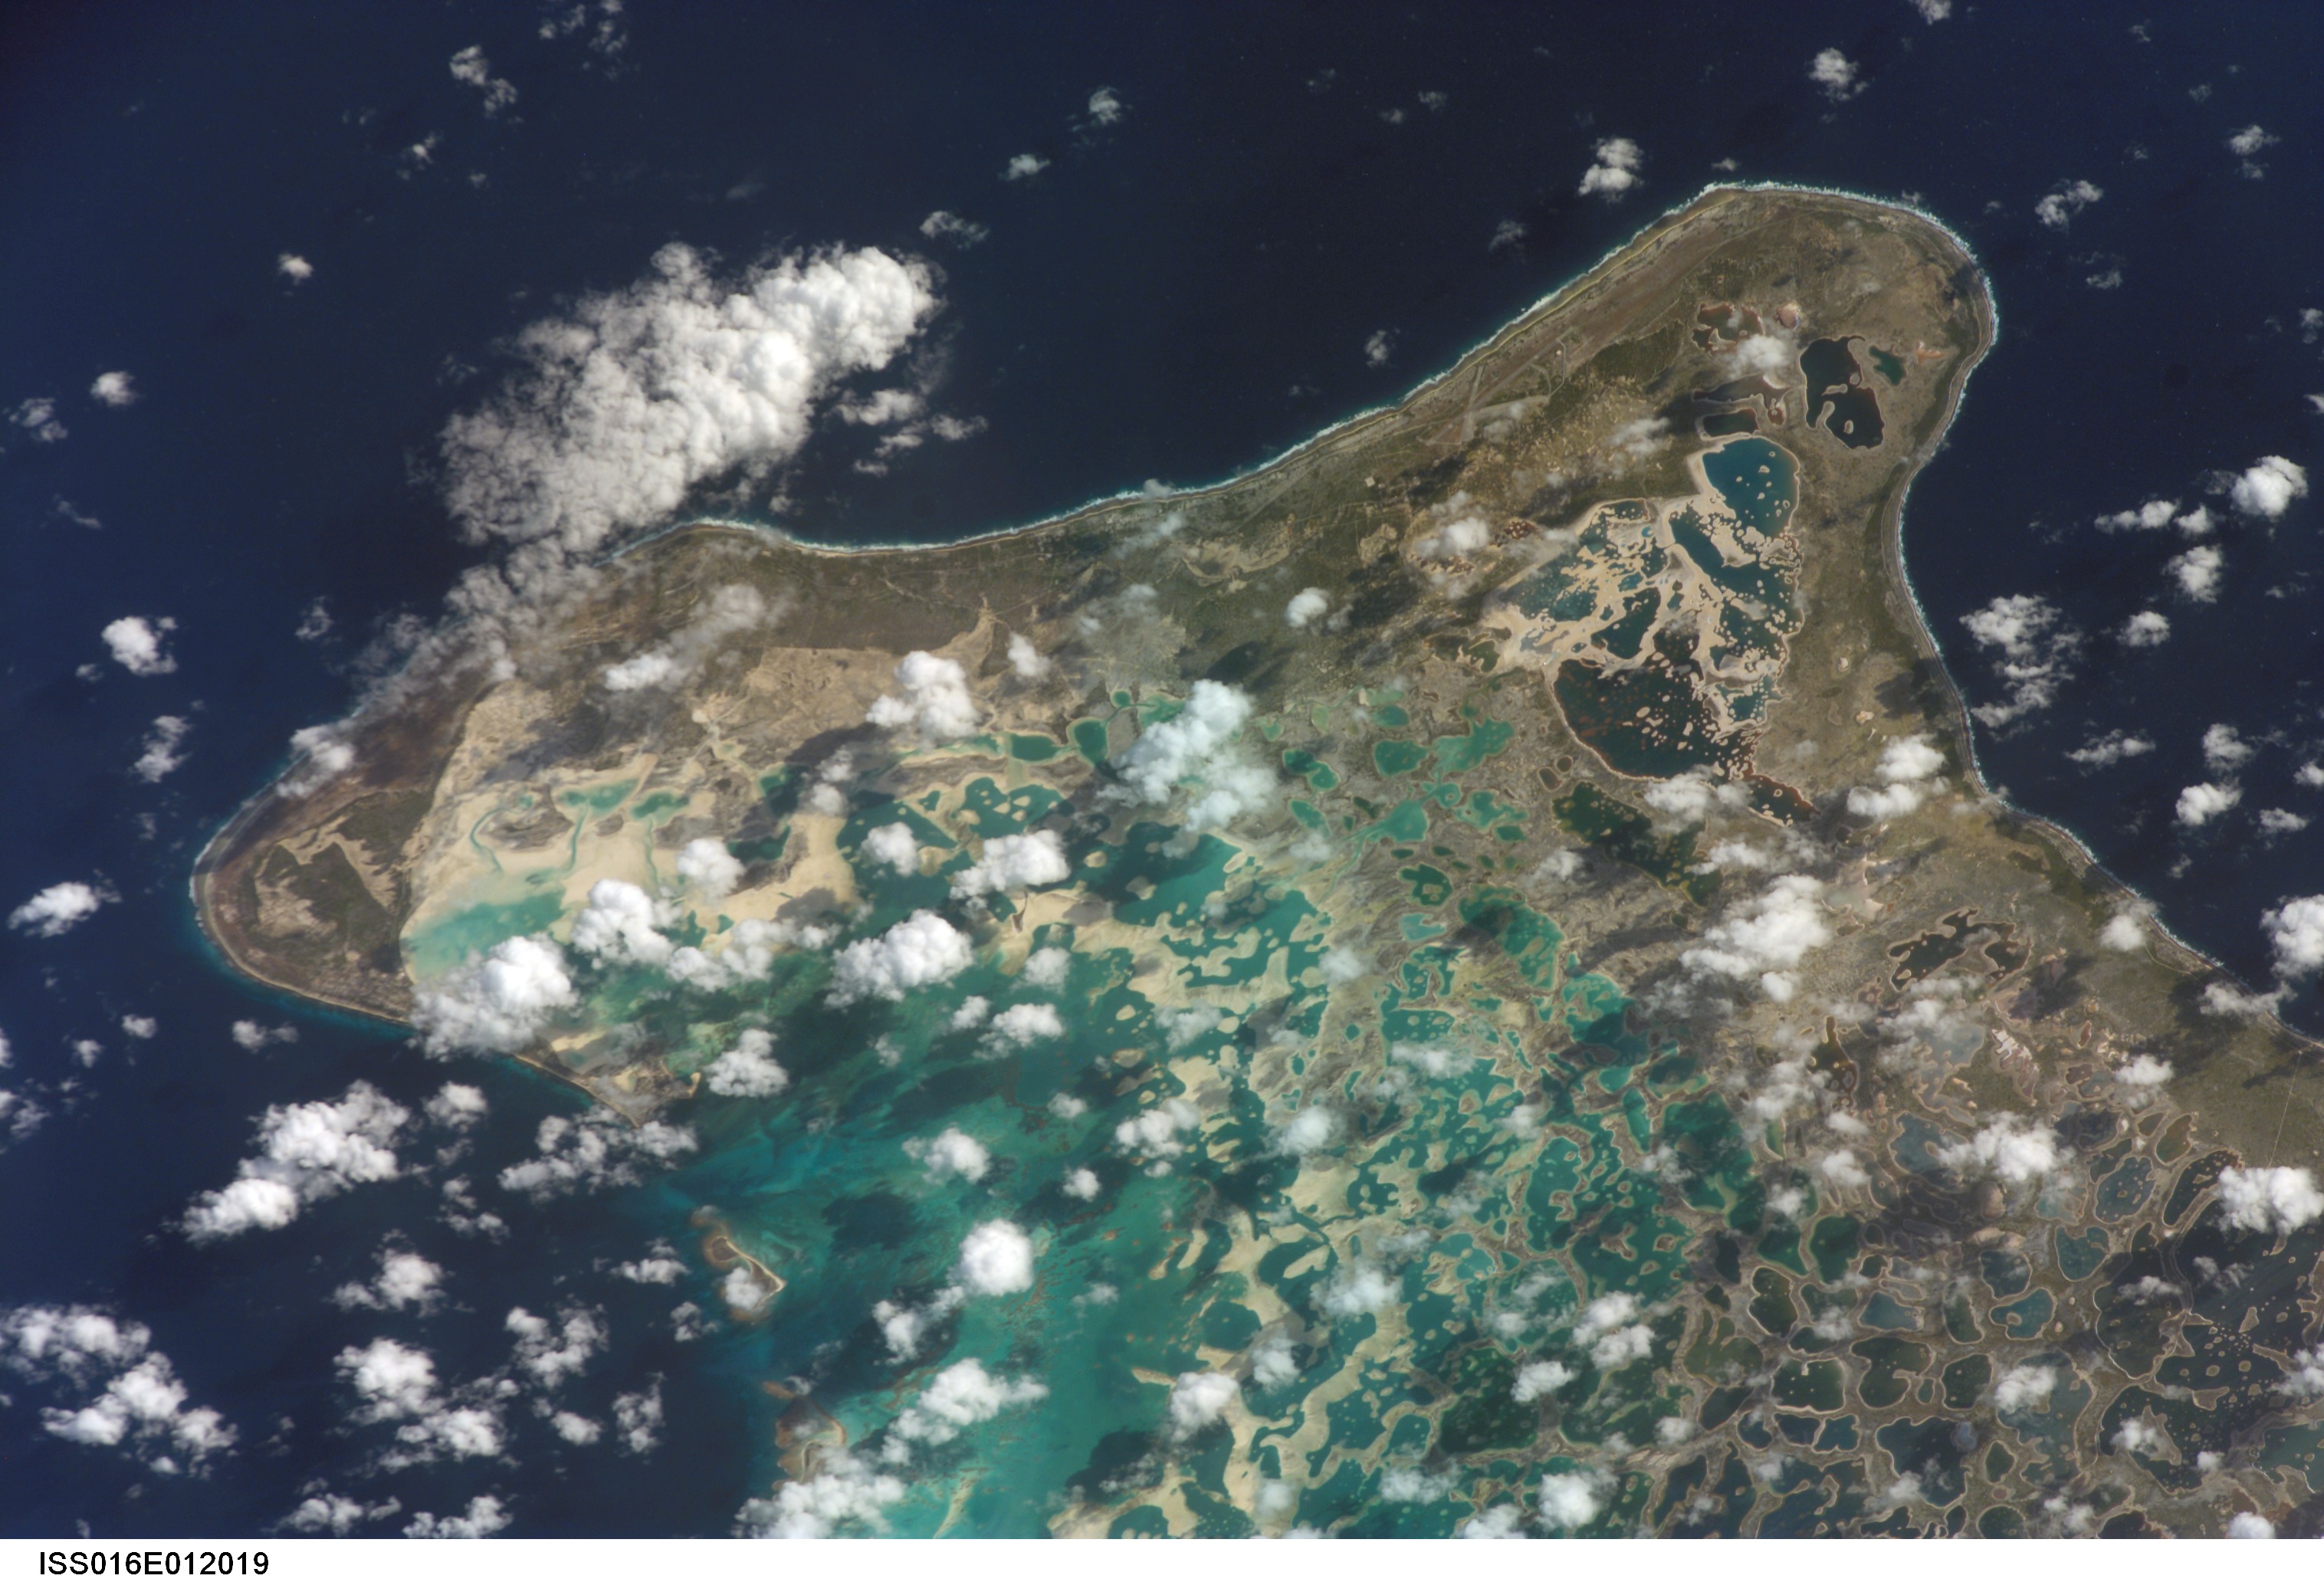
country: KIRIBATI
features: CHRISTMAS I., REEFS, NW. POINT
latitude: 2.0
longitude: -157.4
